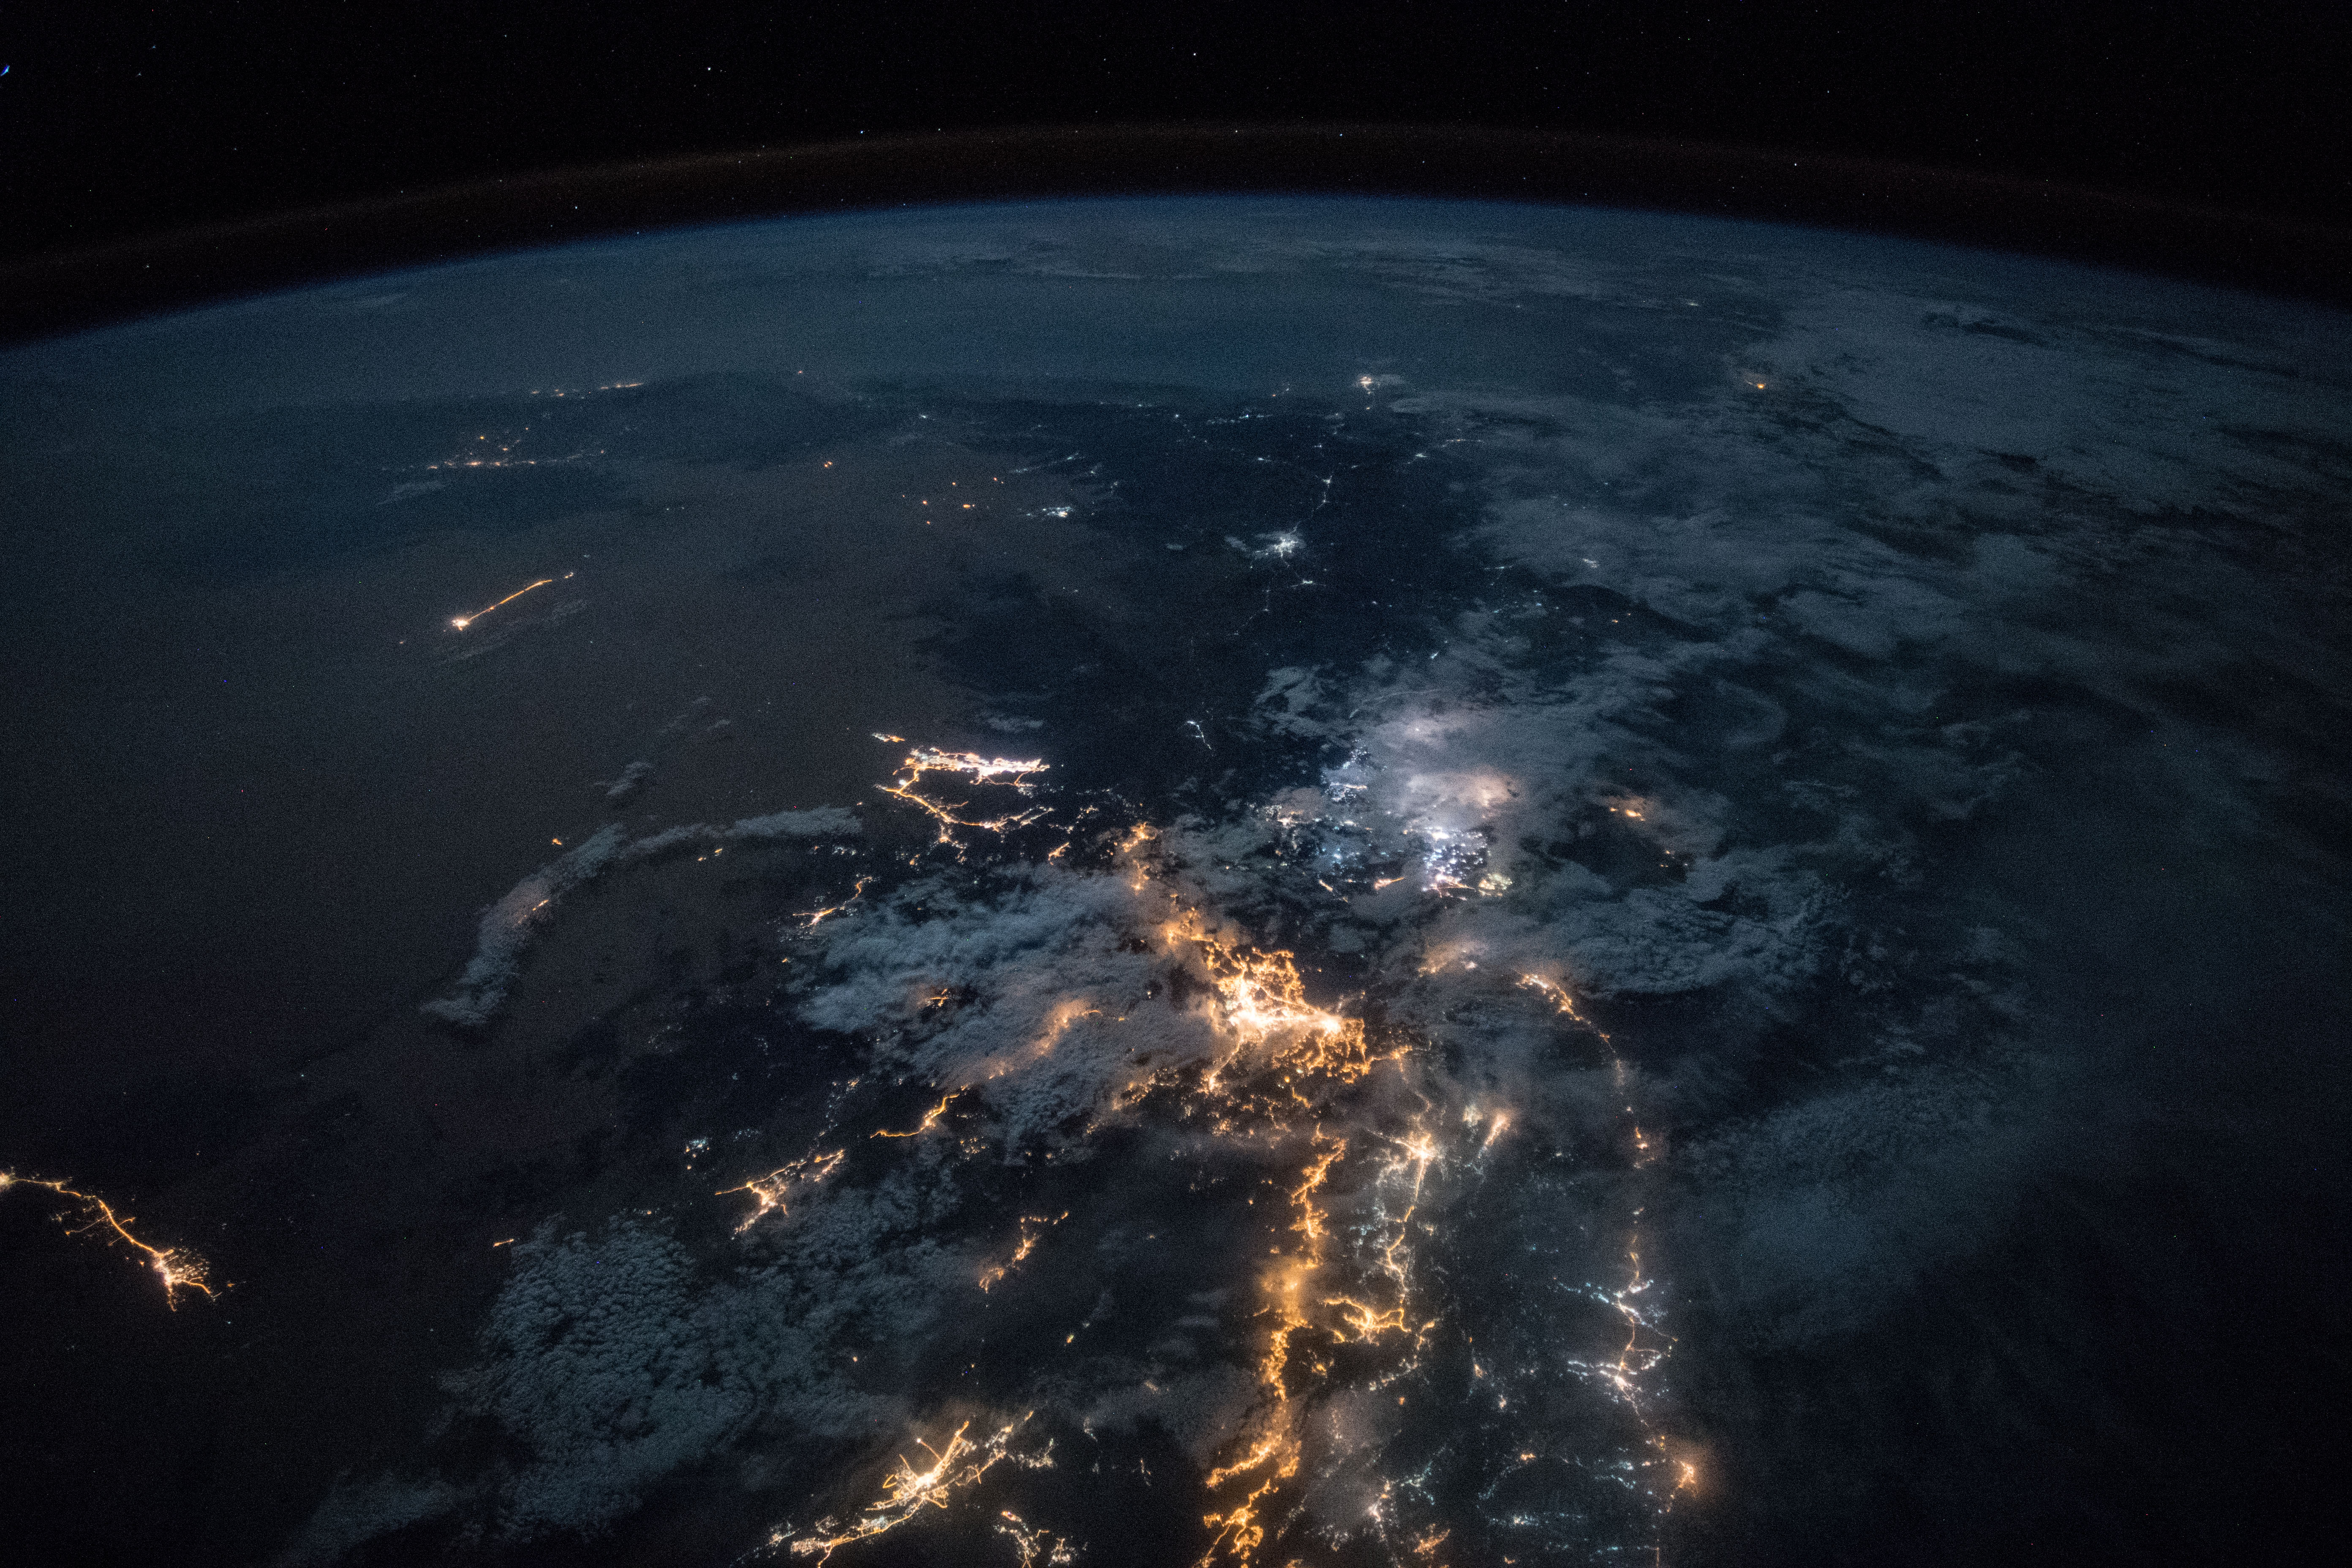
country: SAUDI ARABIA
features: WADI ALAGEEG CITY, NAJRAN CITY, JAZAN CITY, FAYFA CITY, ABU ARISH CITY, SABYA CITY, ASIR MOUNTAINS, RED SEA, NIGHT, EARTH LIMB
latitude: 17.1
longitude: 44.3
